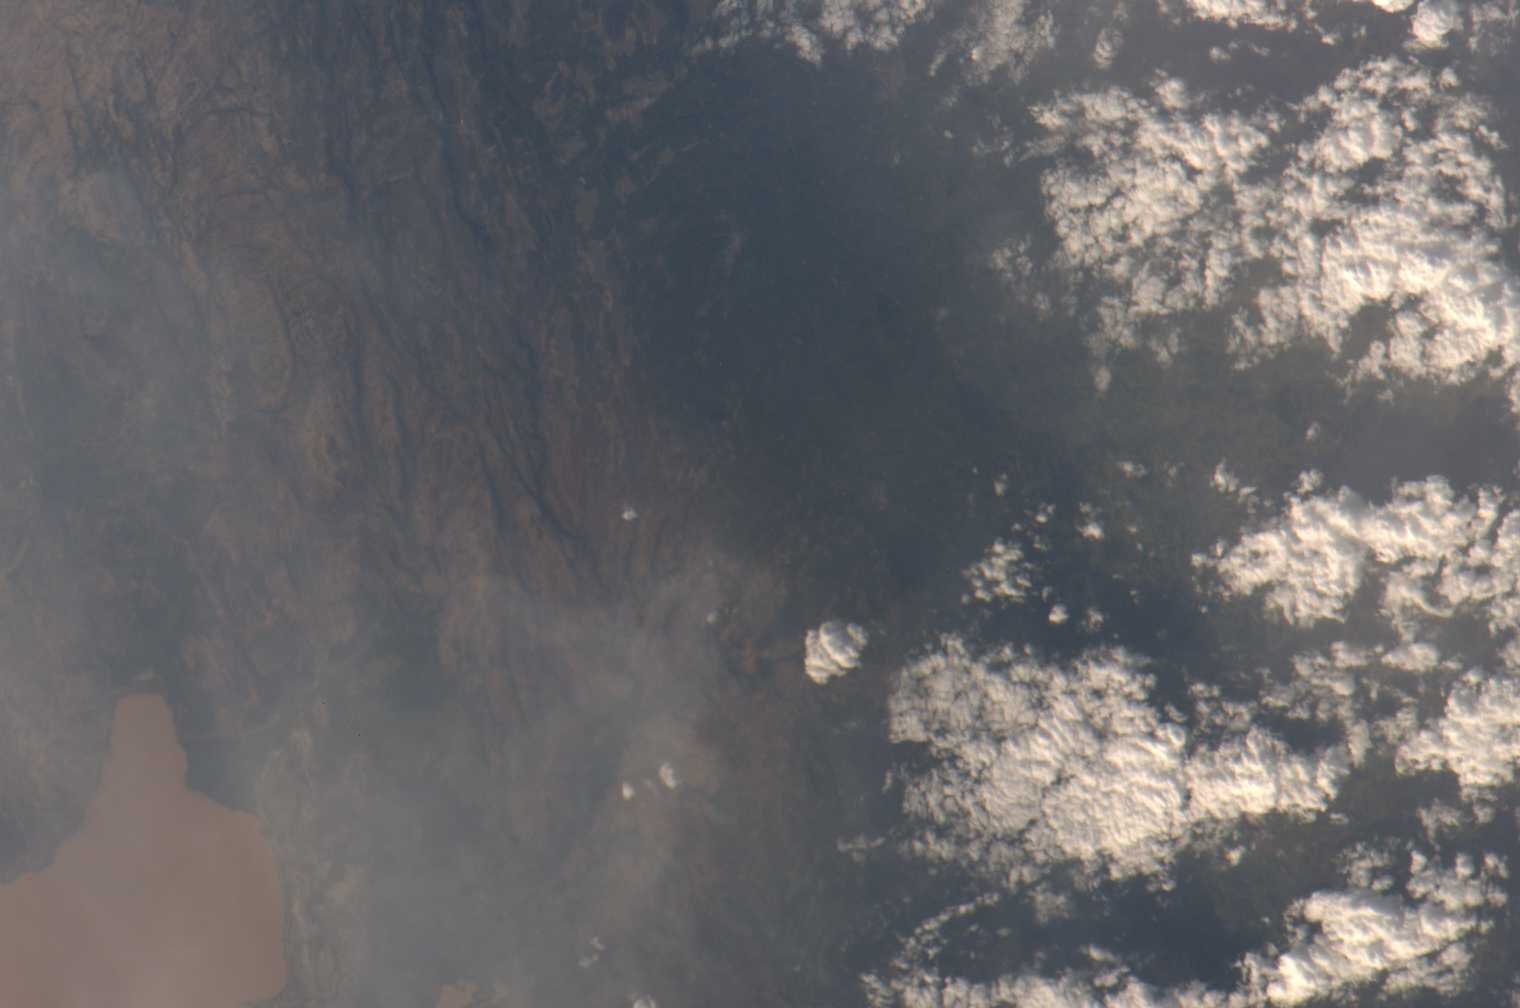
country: ETHIOPIA
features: RIFT VALLEY MARGIN, L. CH'AMO
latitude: 6.5
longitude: 38.0
